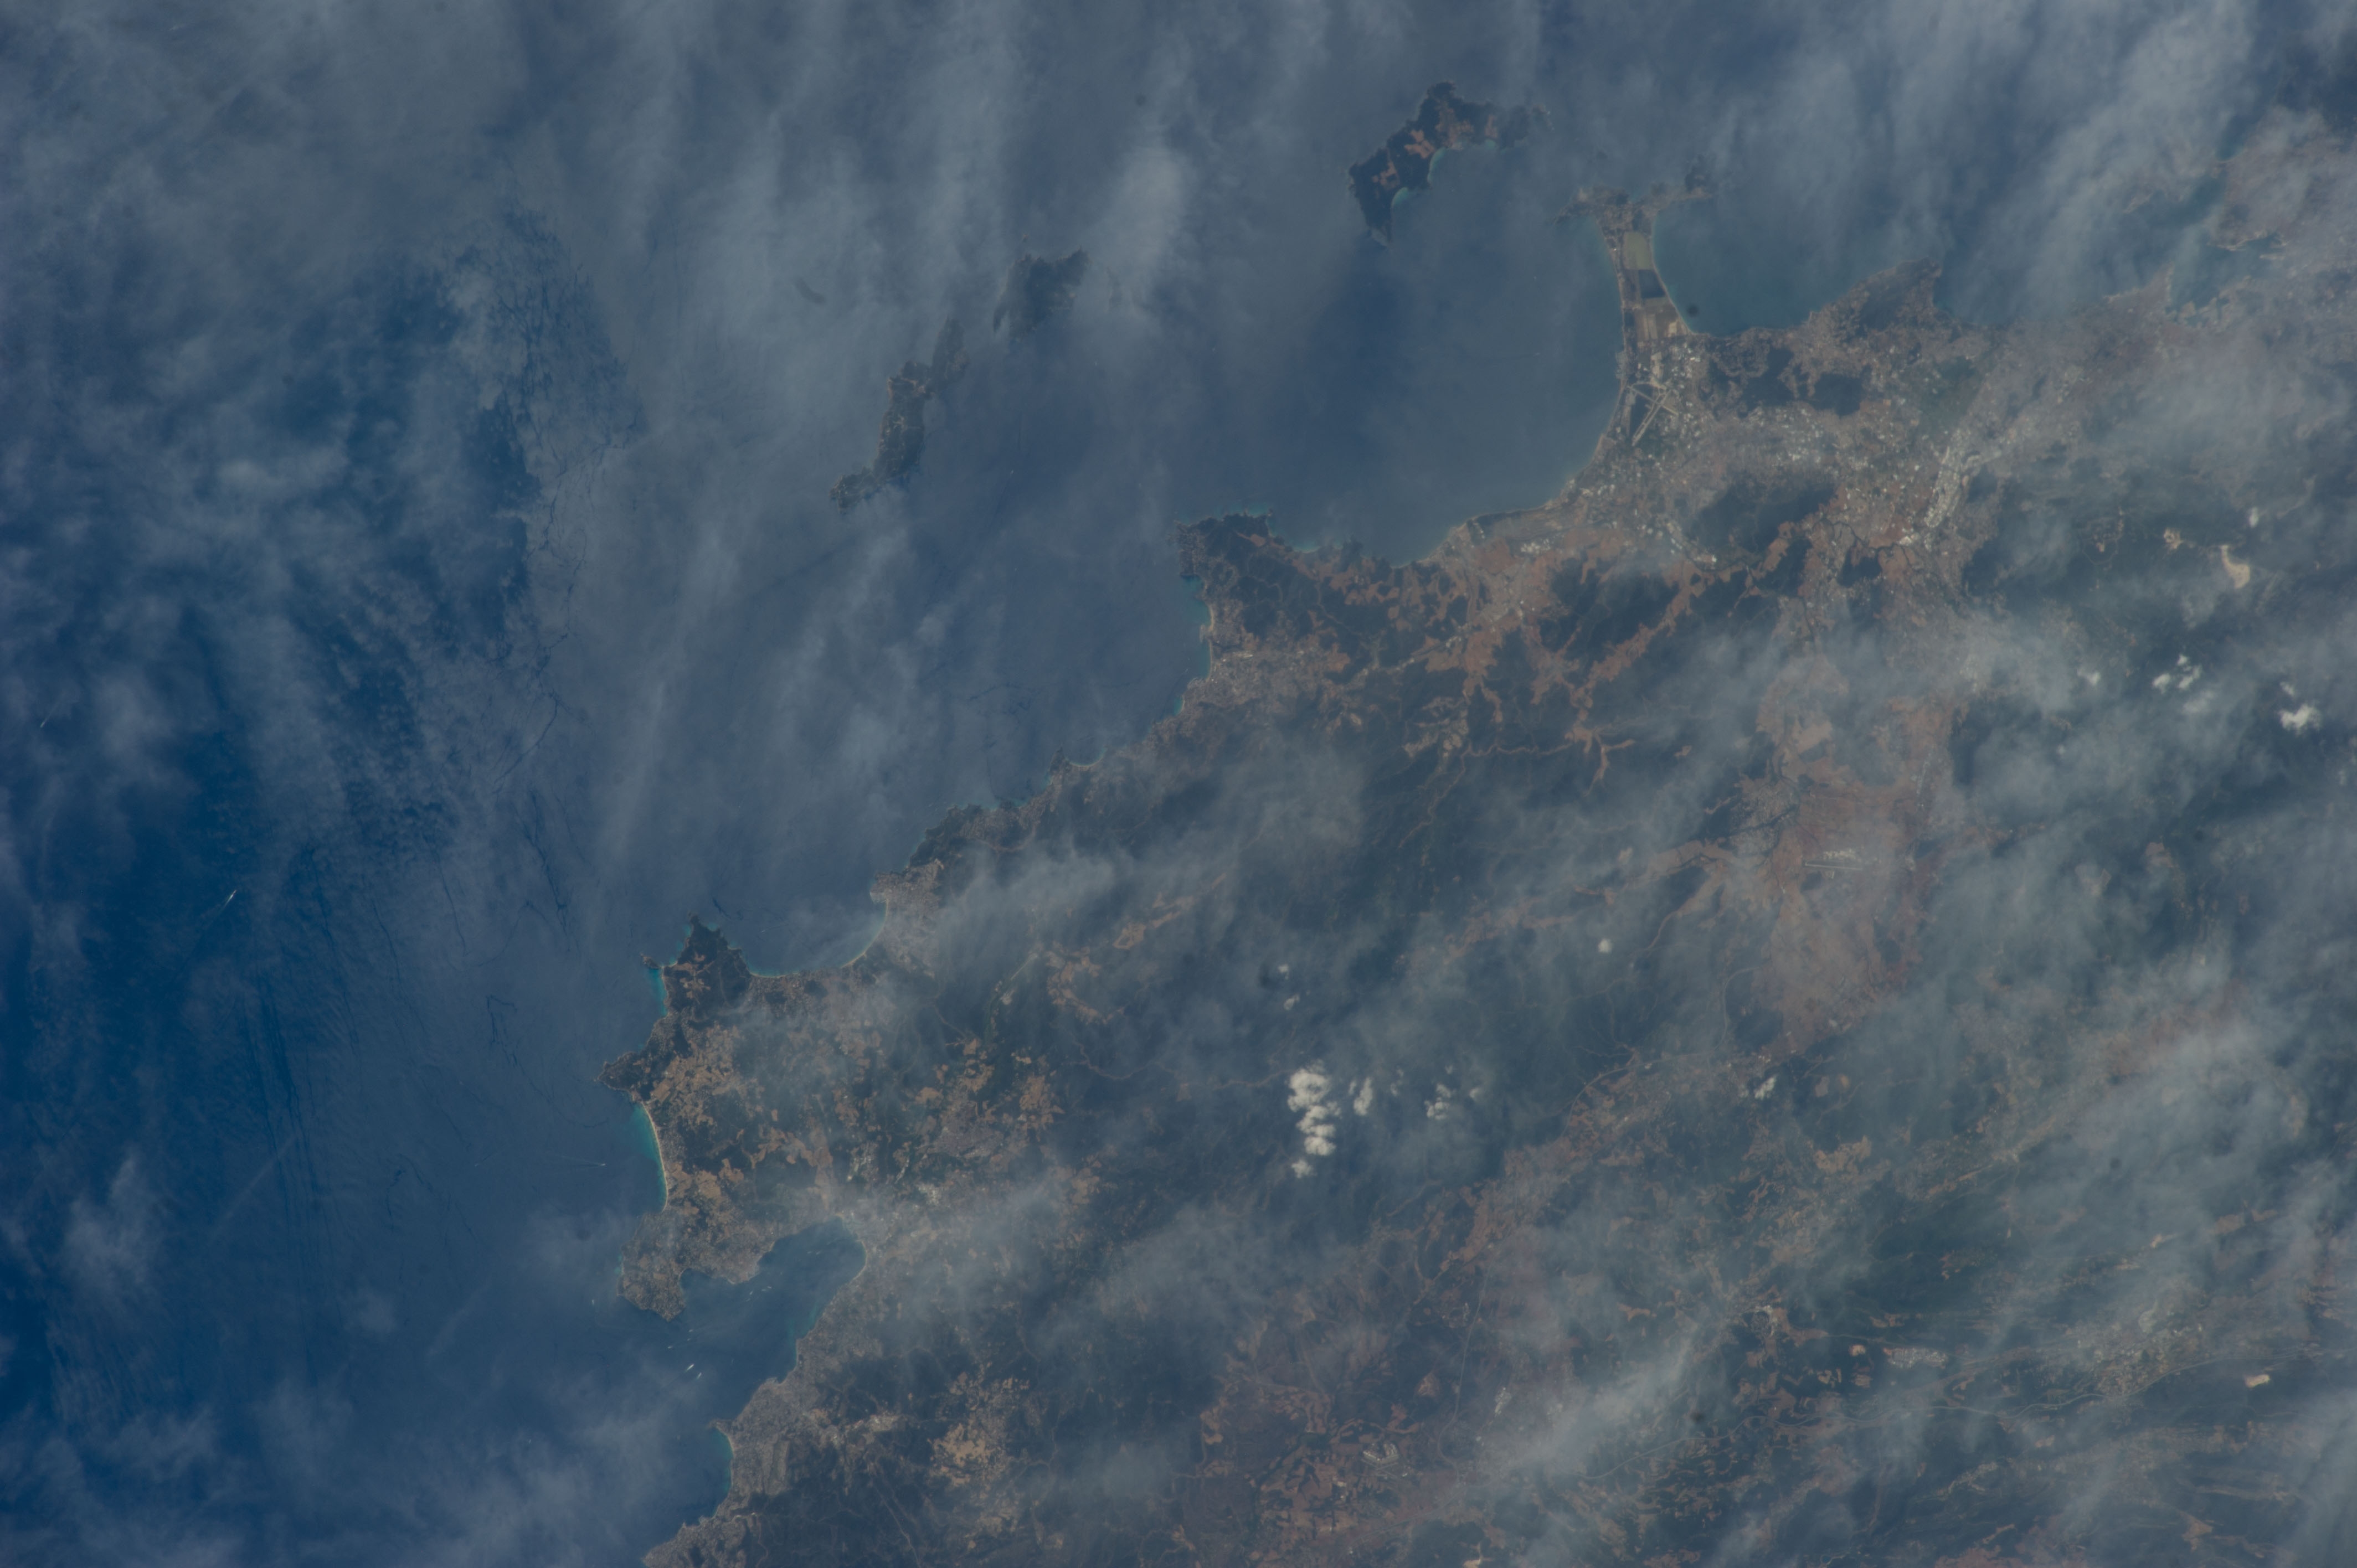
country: FRANCE
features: HYERES, CAVALAIRE-SUR MER, DU LEVANT ISLAND, D'HYERES ISLAND, MOUNTAINS, MEDITERRANEAN SEA
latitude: 43.2
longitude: 6.4
